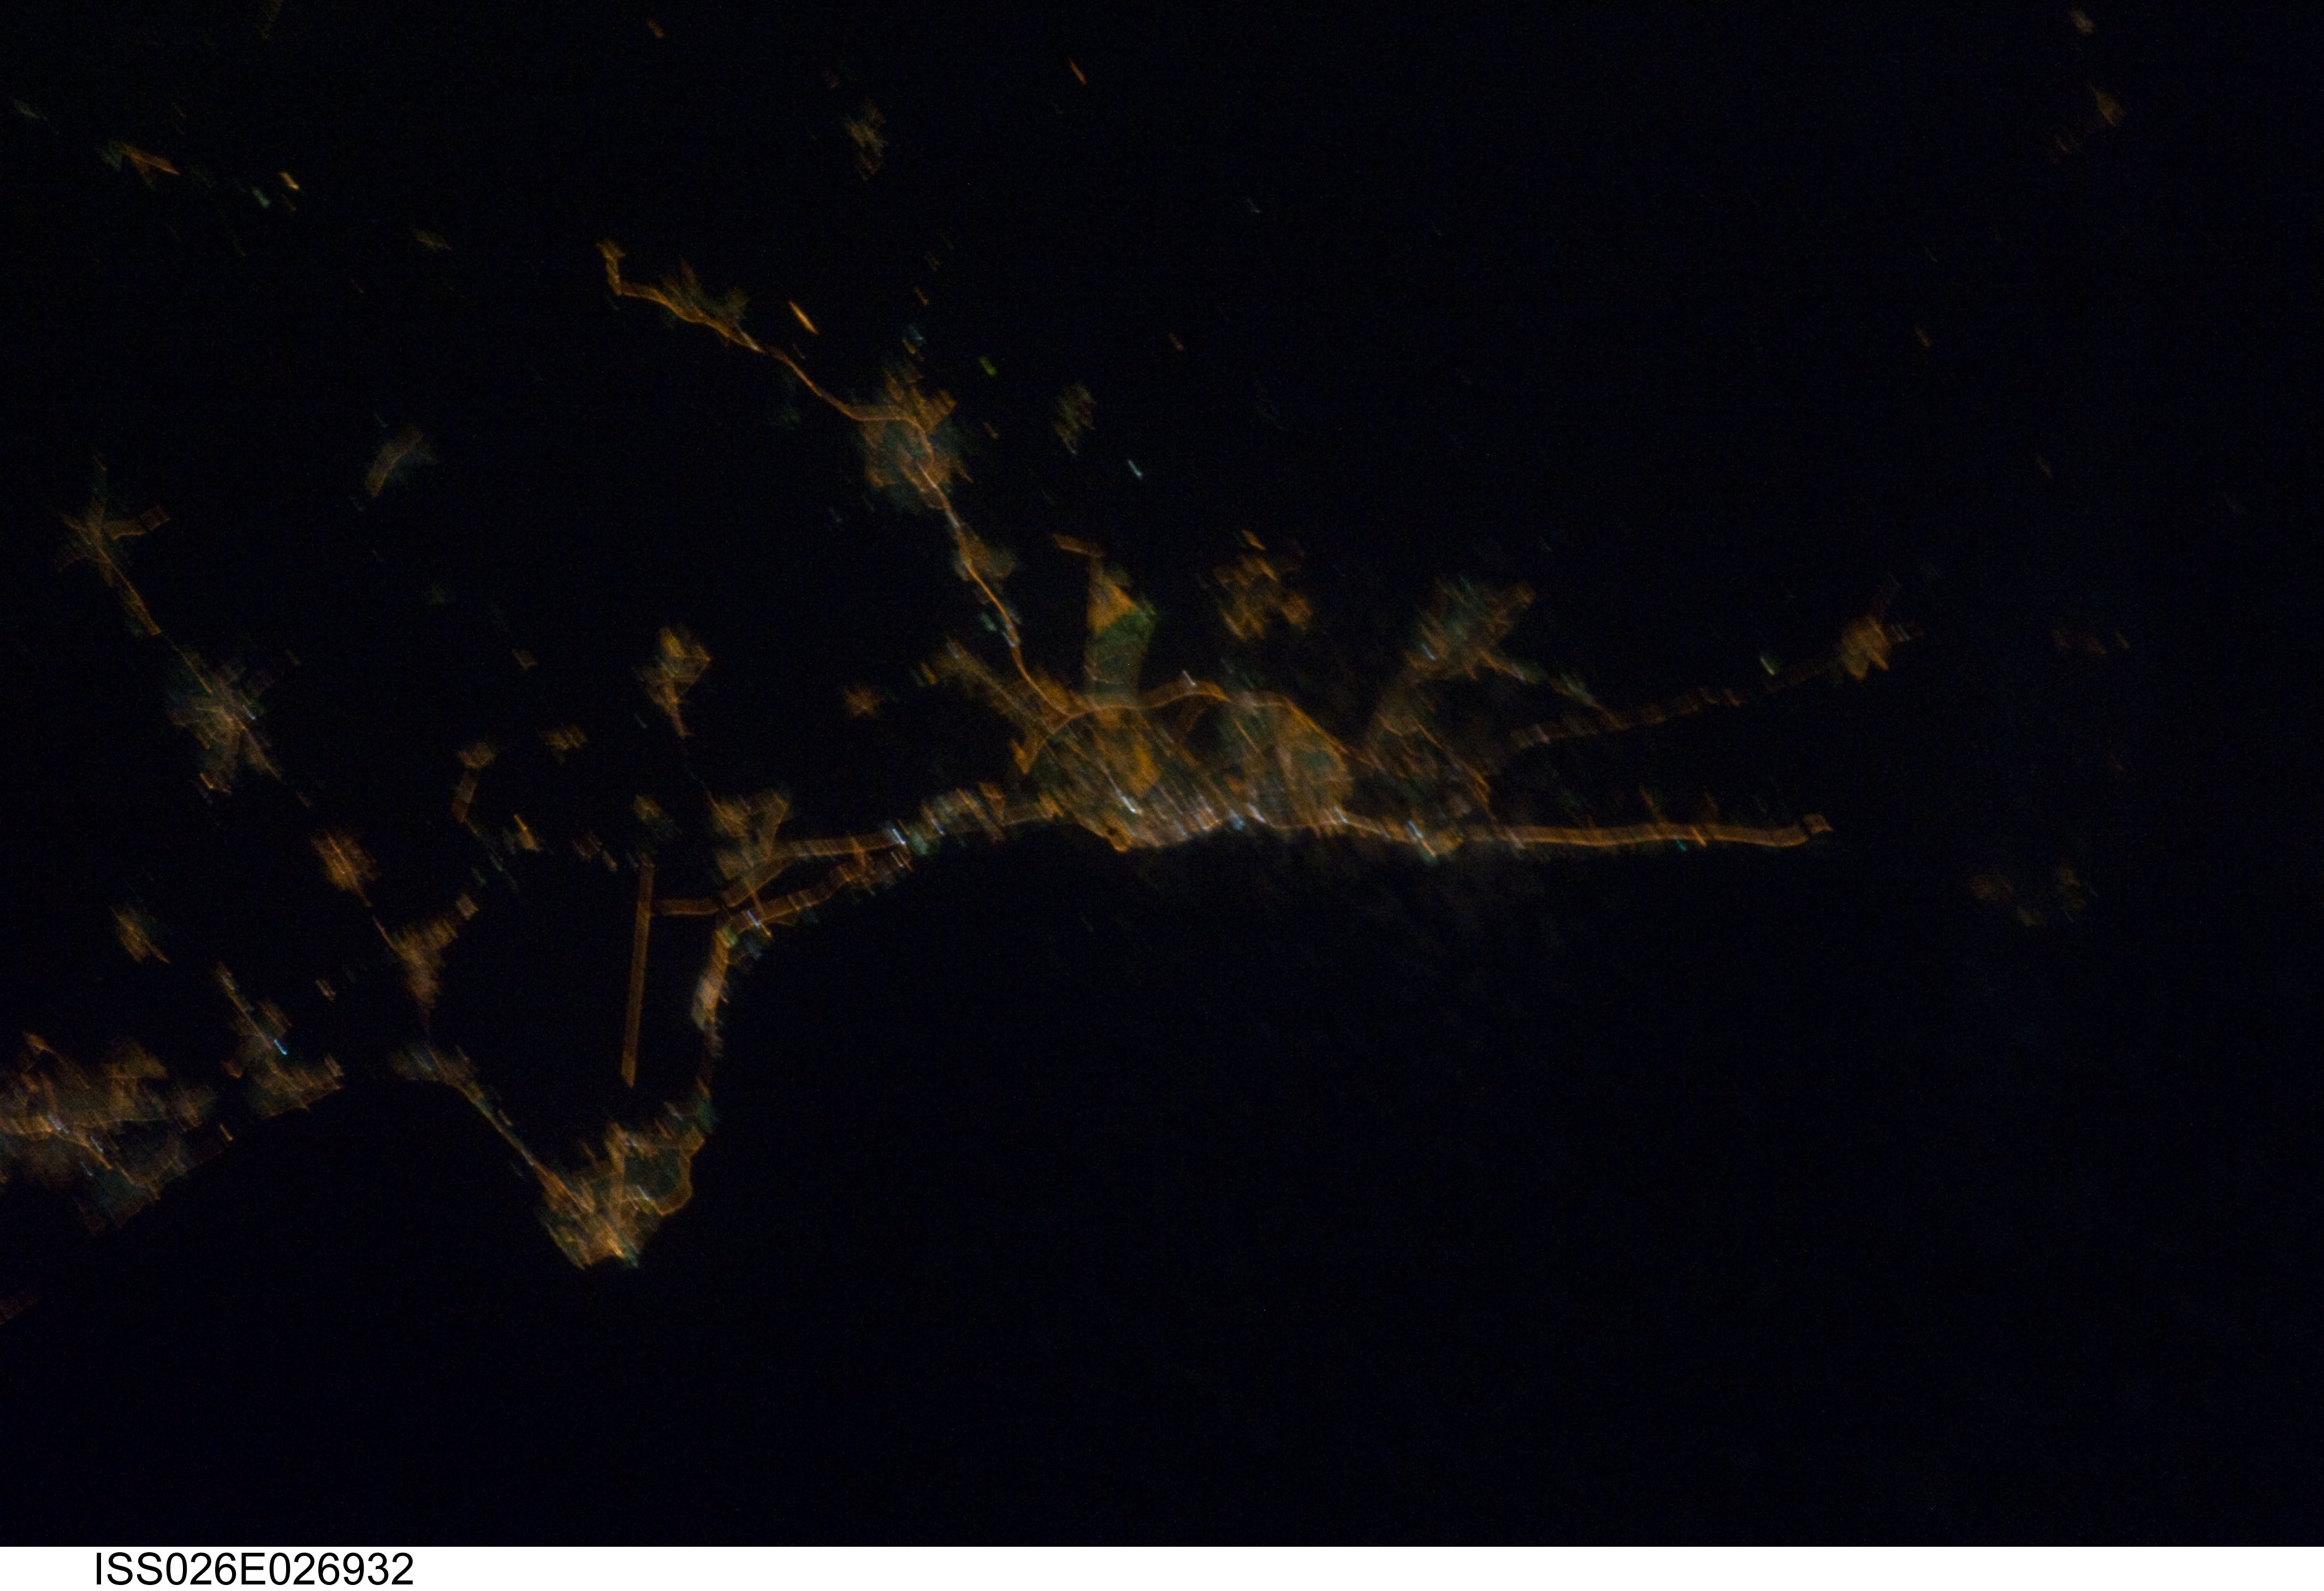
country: TUNISIA
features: AL MUNASTIR TO SOUSSE AT NIGHT
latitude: 35.8
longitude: 10.6
